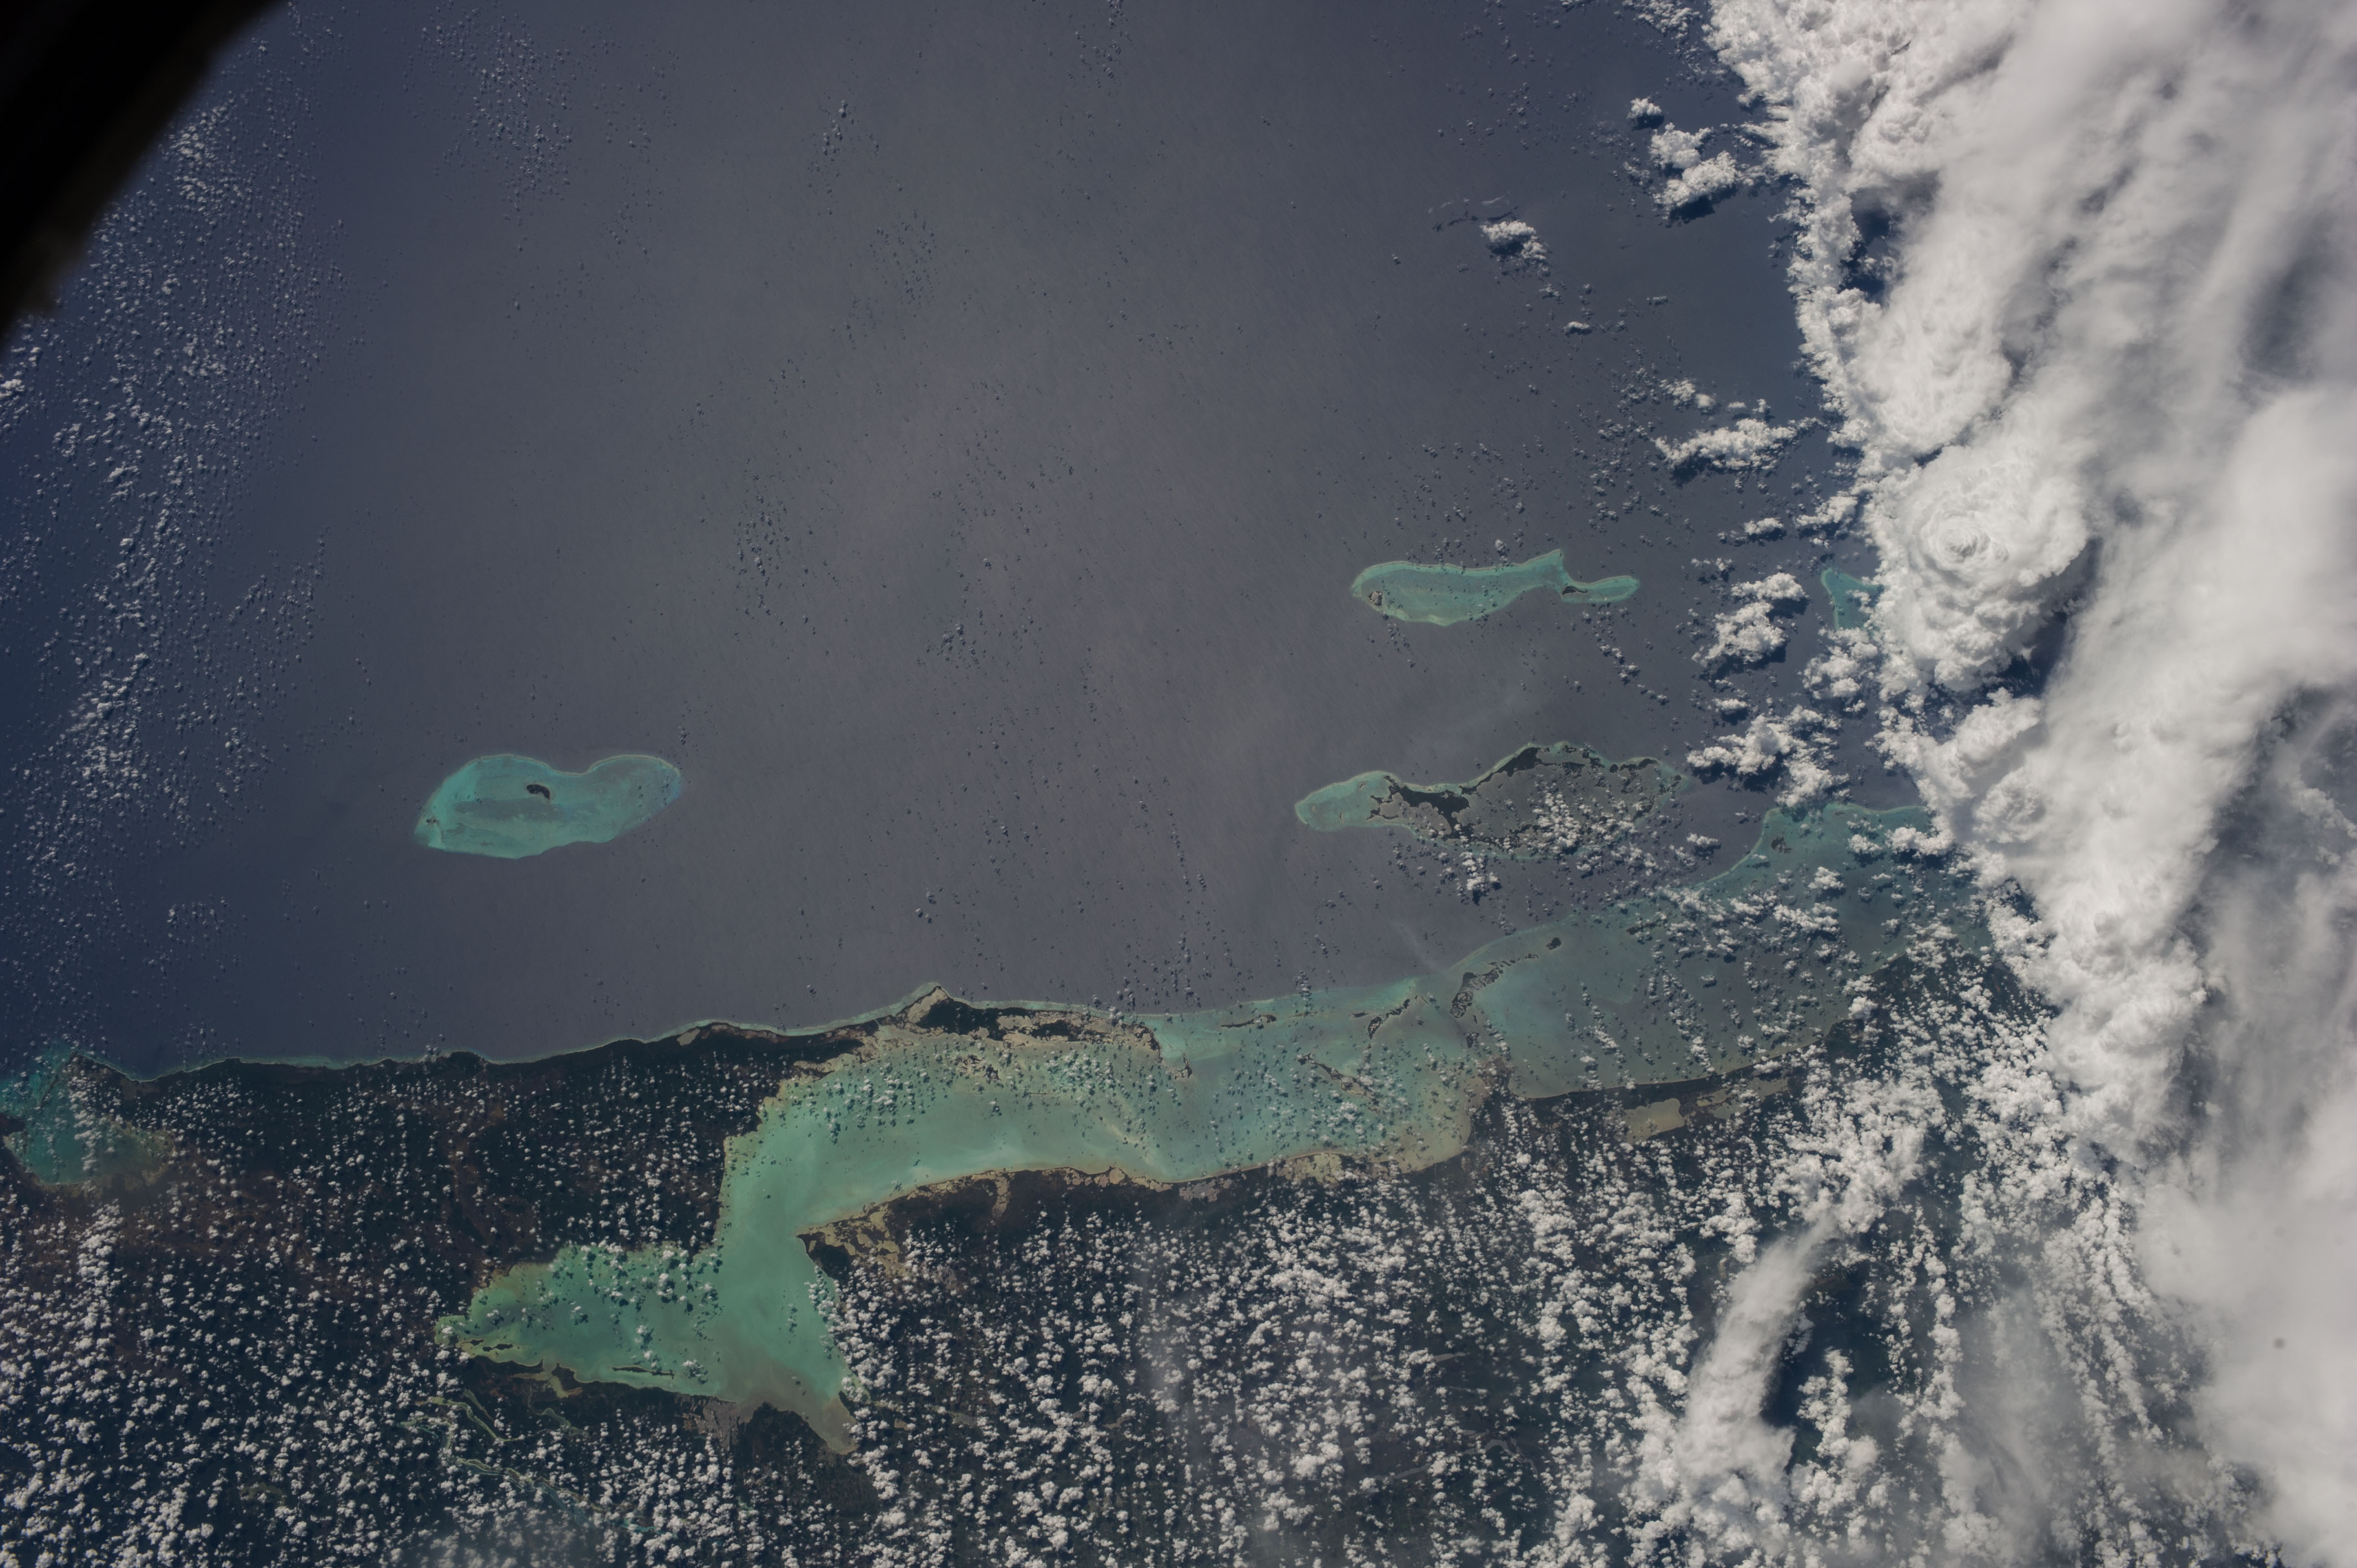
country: BELIZE
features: BELIZE BARRIER REEF, TURNEFFE ISLANDS, HALF MOON CAY, BANCHO CHINCHORRO
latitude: 18.0
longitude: -87.5
